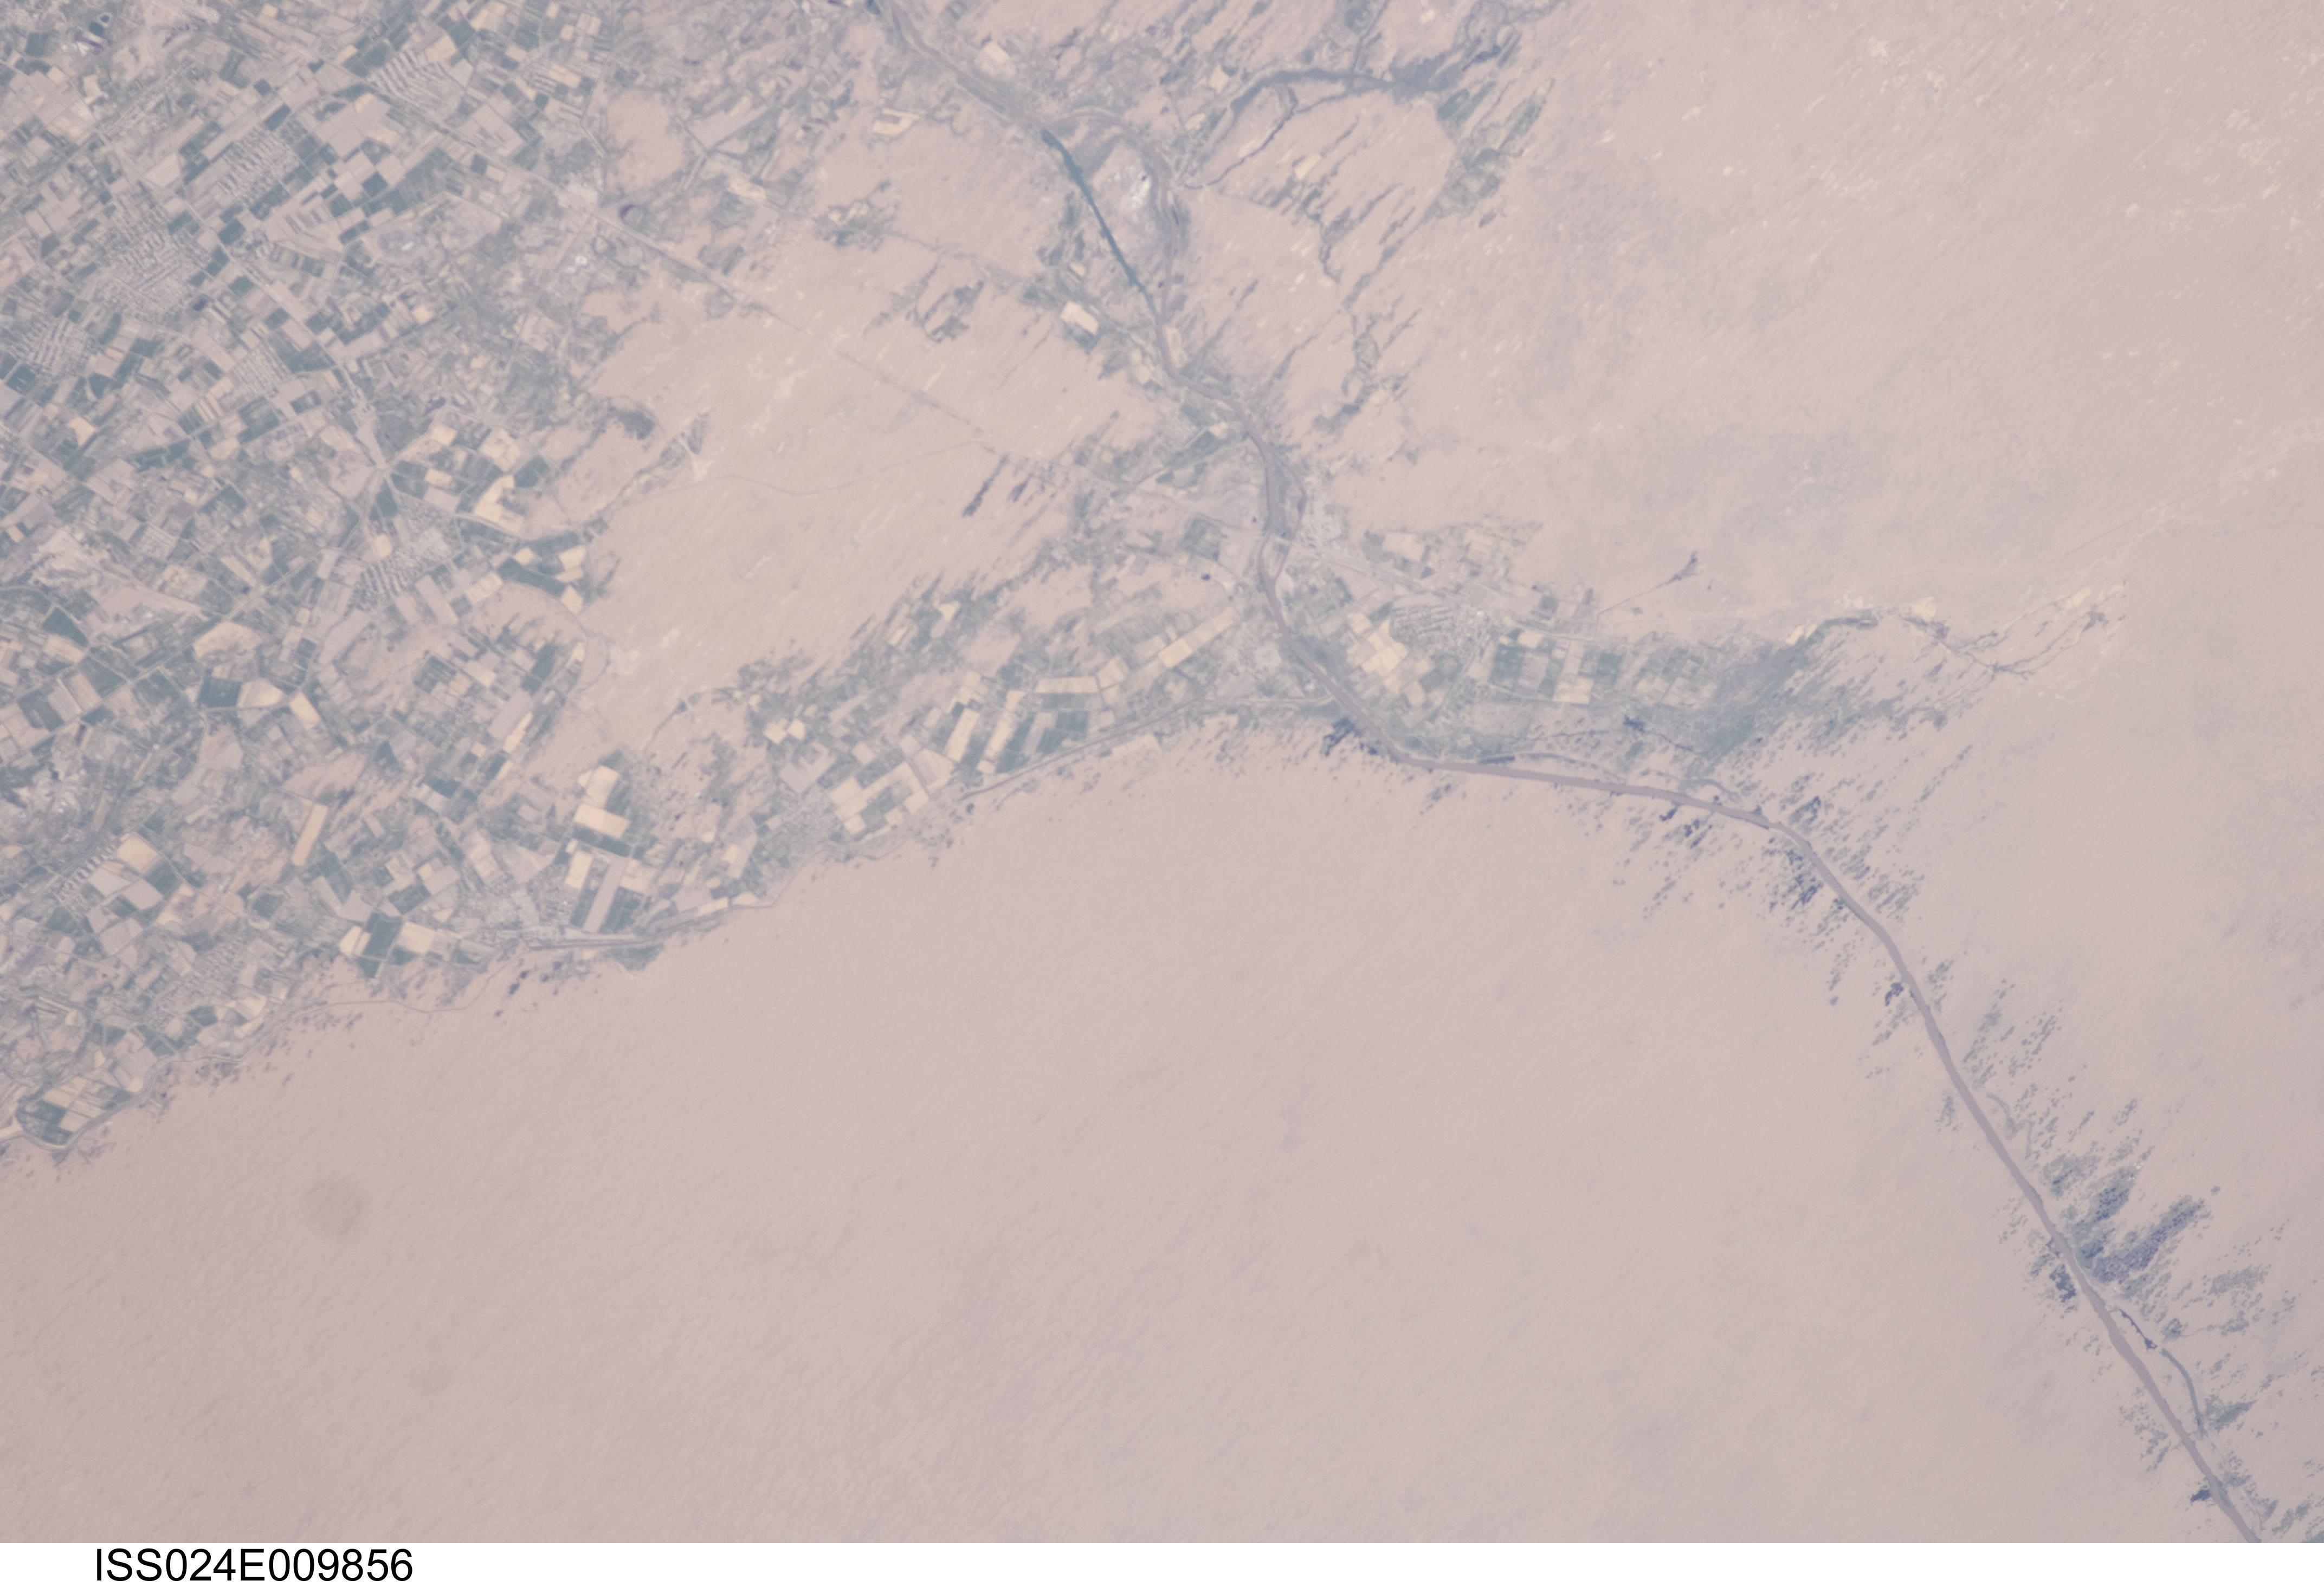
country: TURKMENISTAN
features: BAYRAMALY AREA, CANAL, DESERT, AGR.
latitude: 37.7
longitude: 62.5
